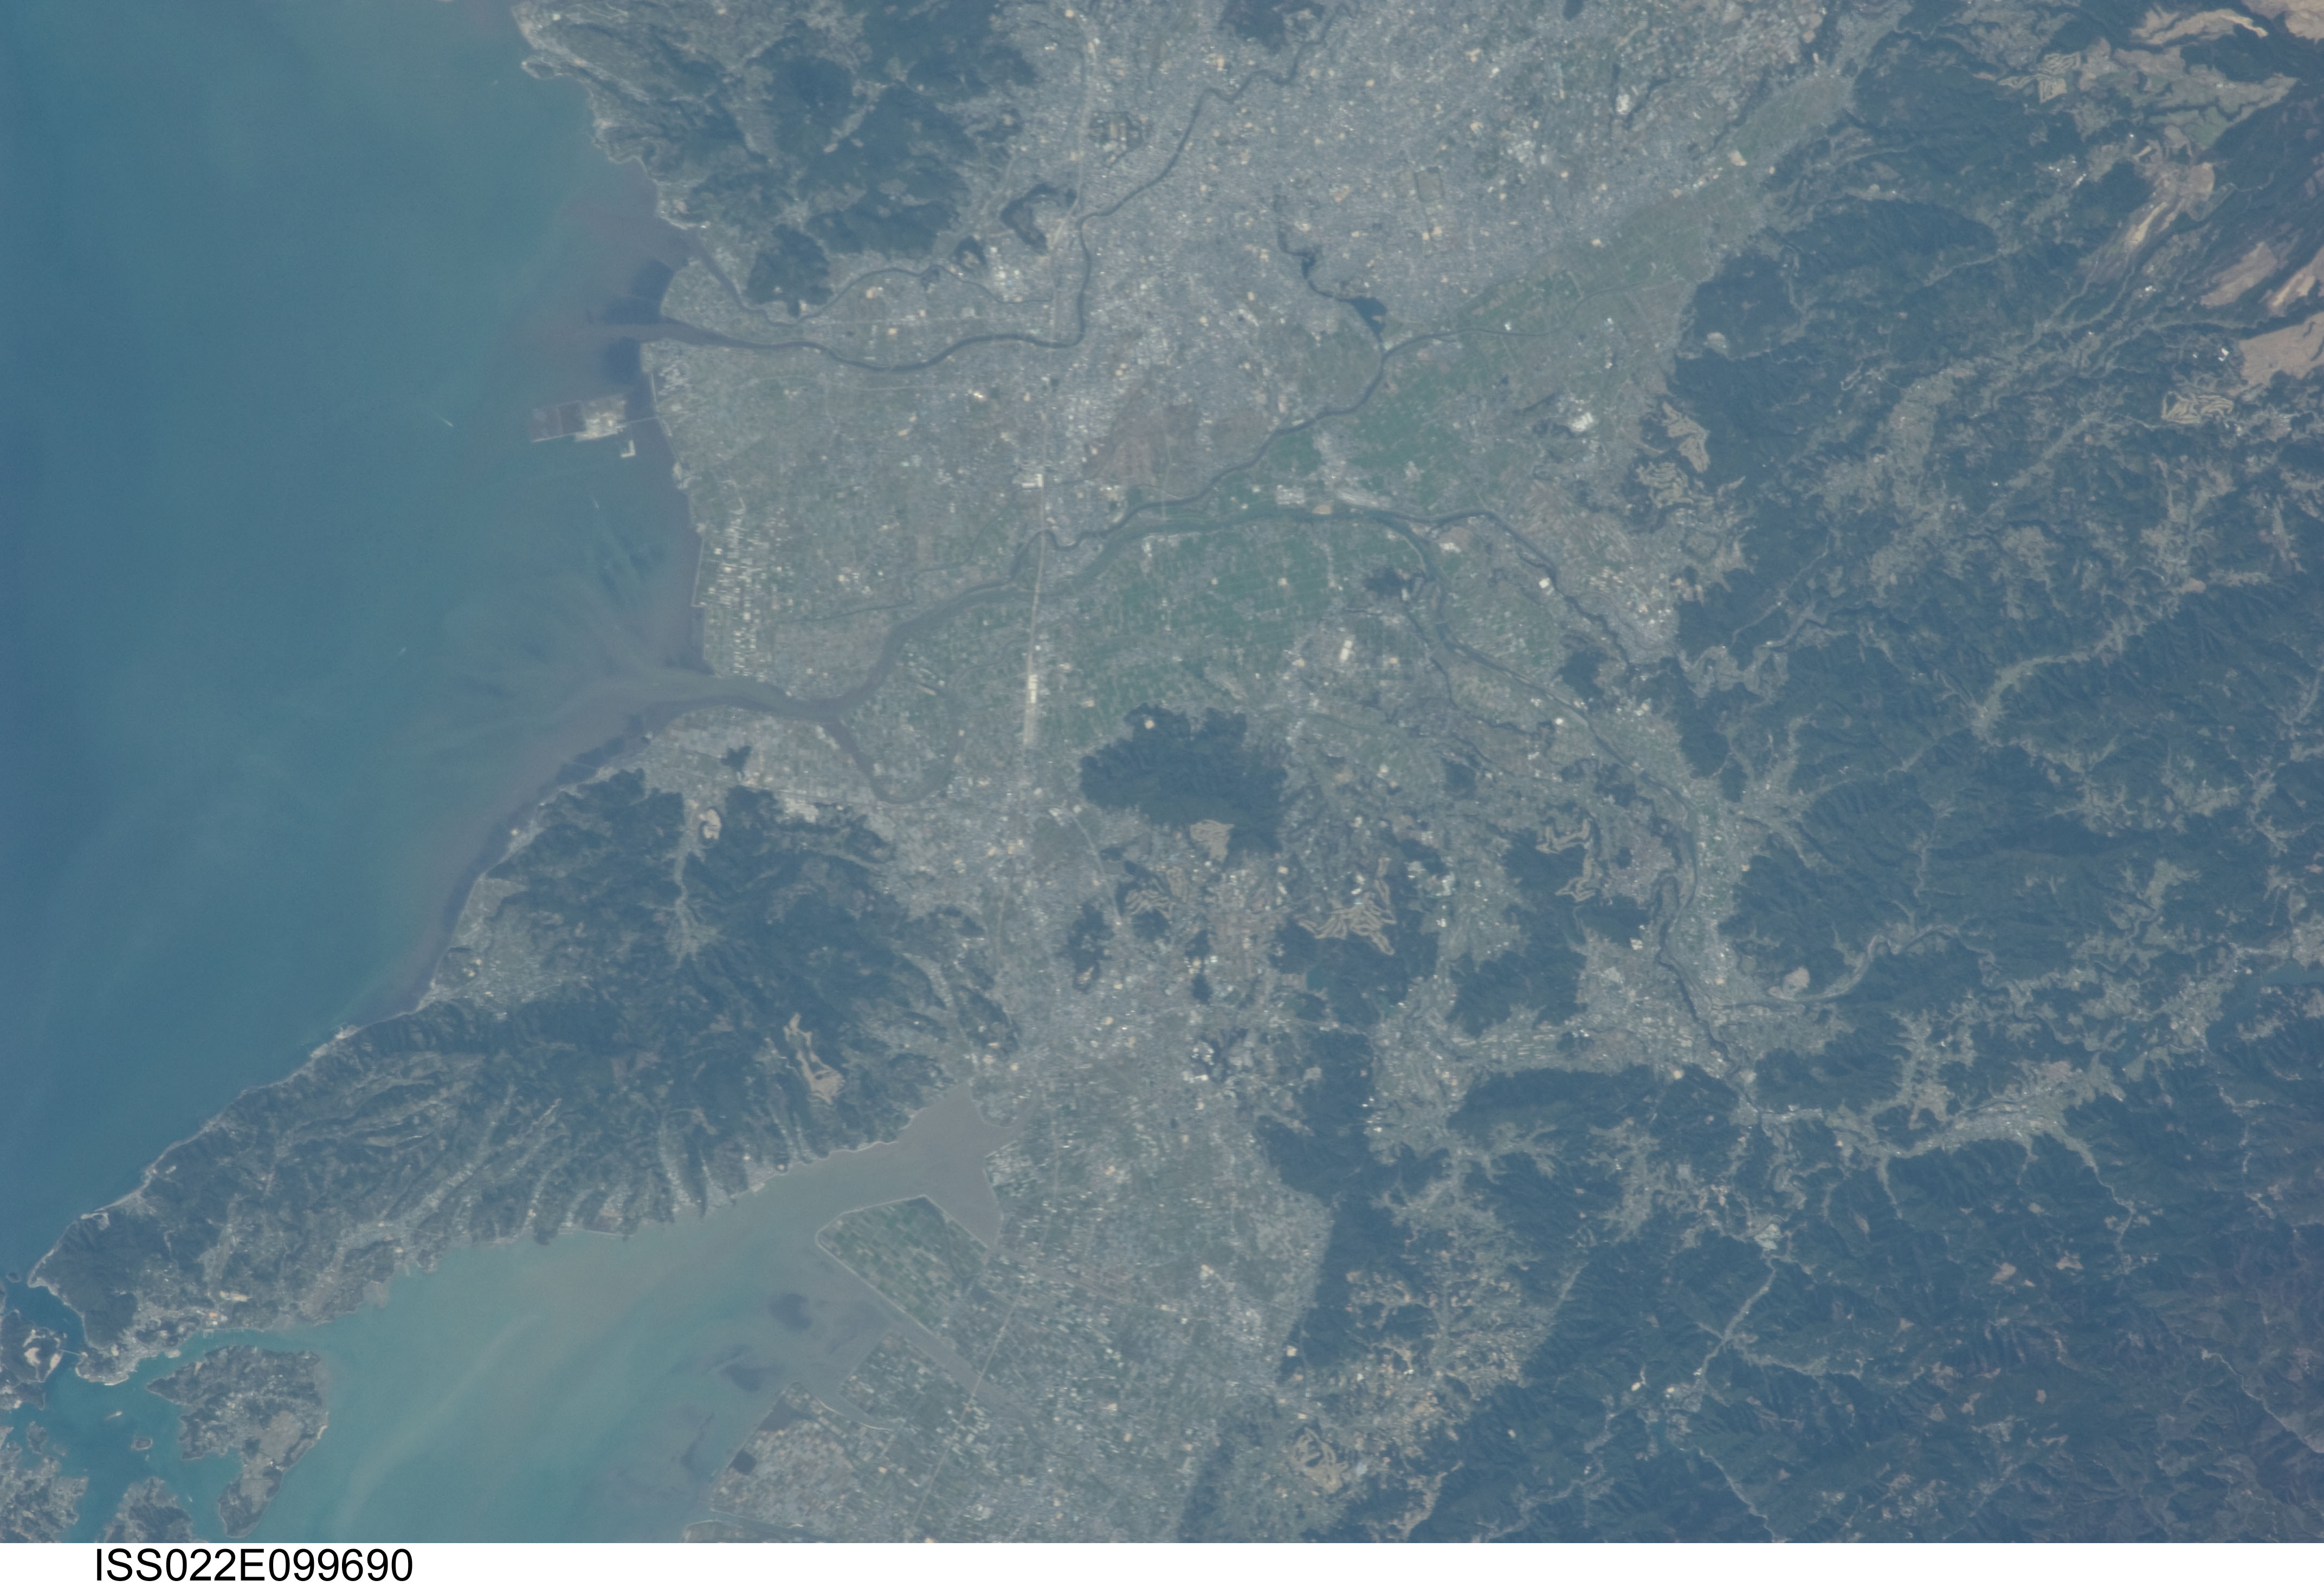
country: JAPAN
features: KUMAMOTO, YATSUSHIRO B., MTS., SED.
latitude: 32.7
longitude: 130.7
